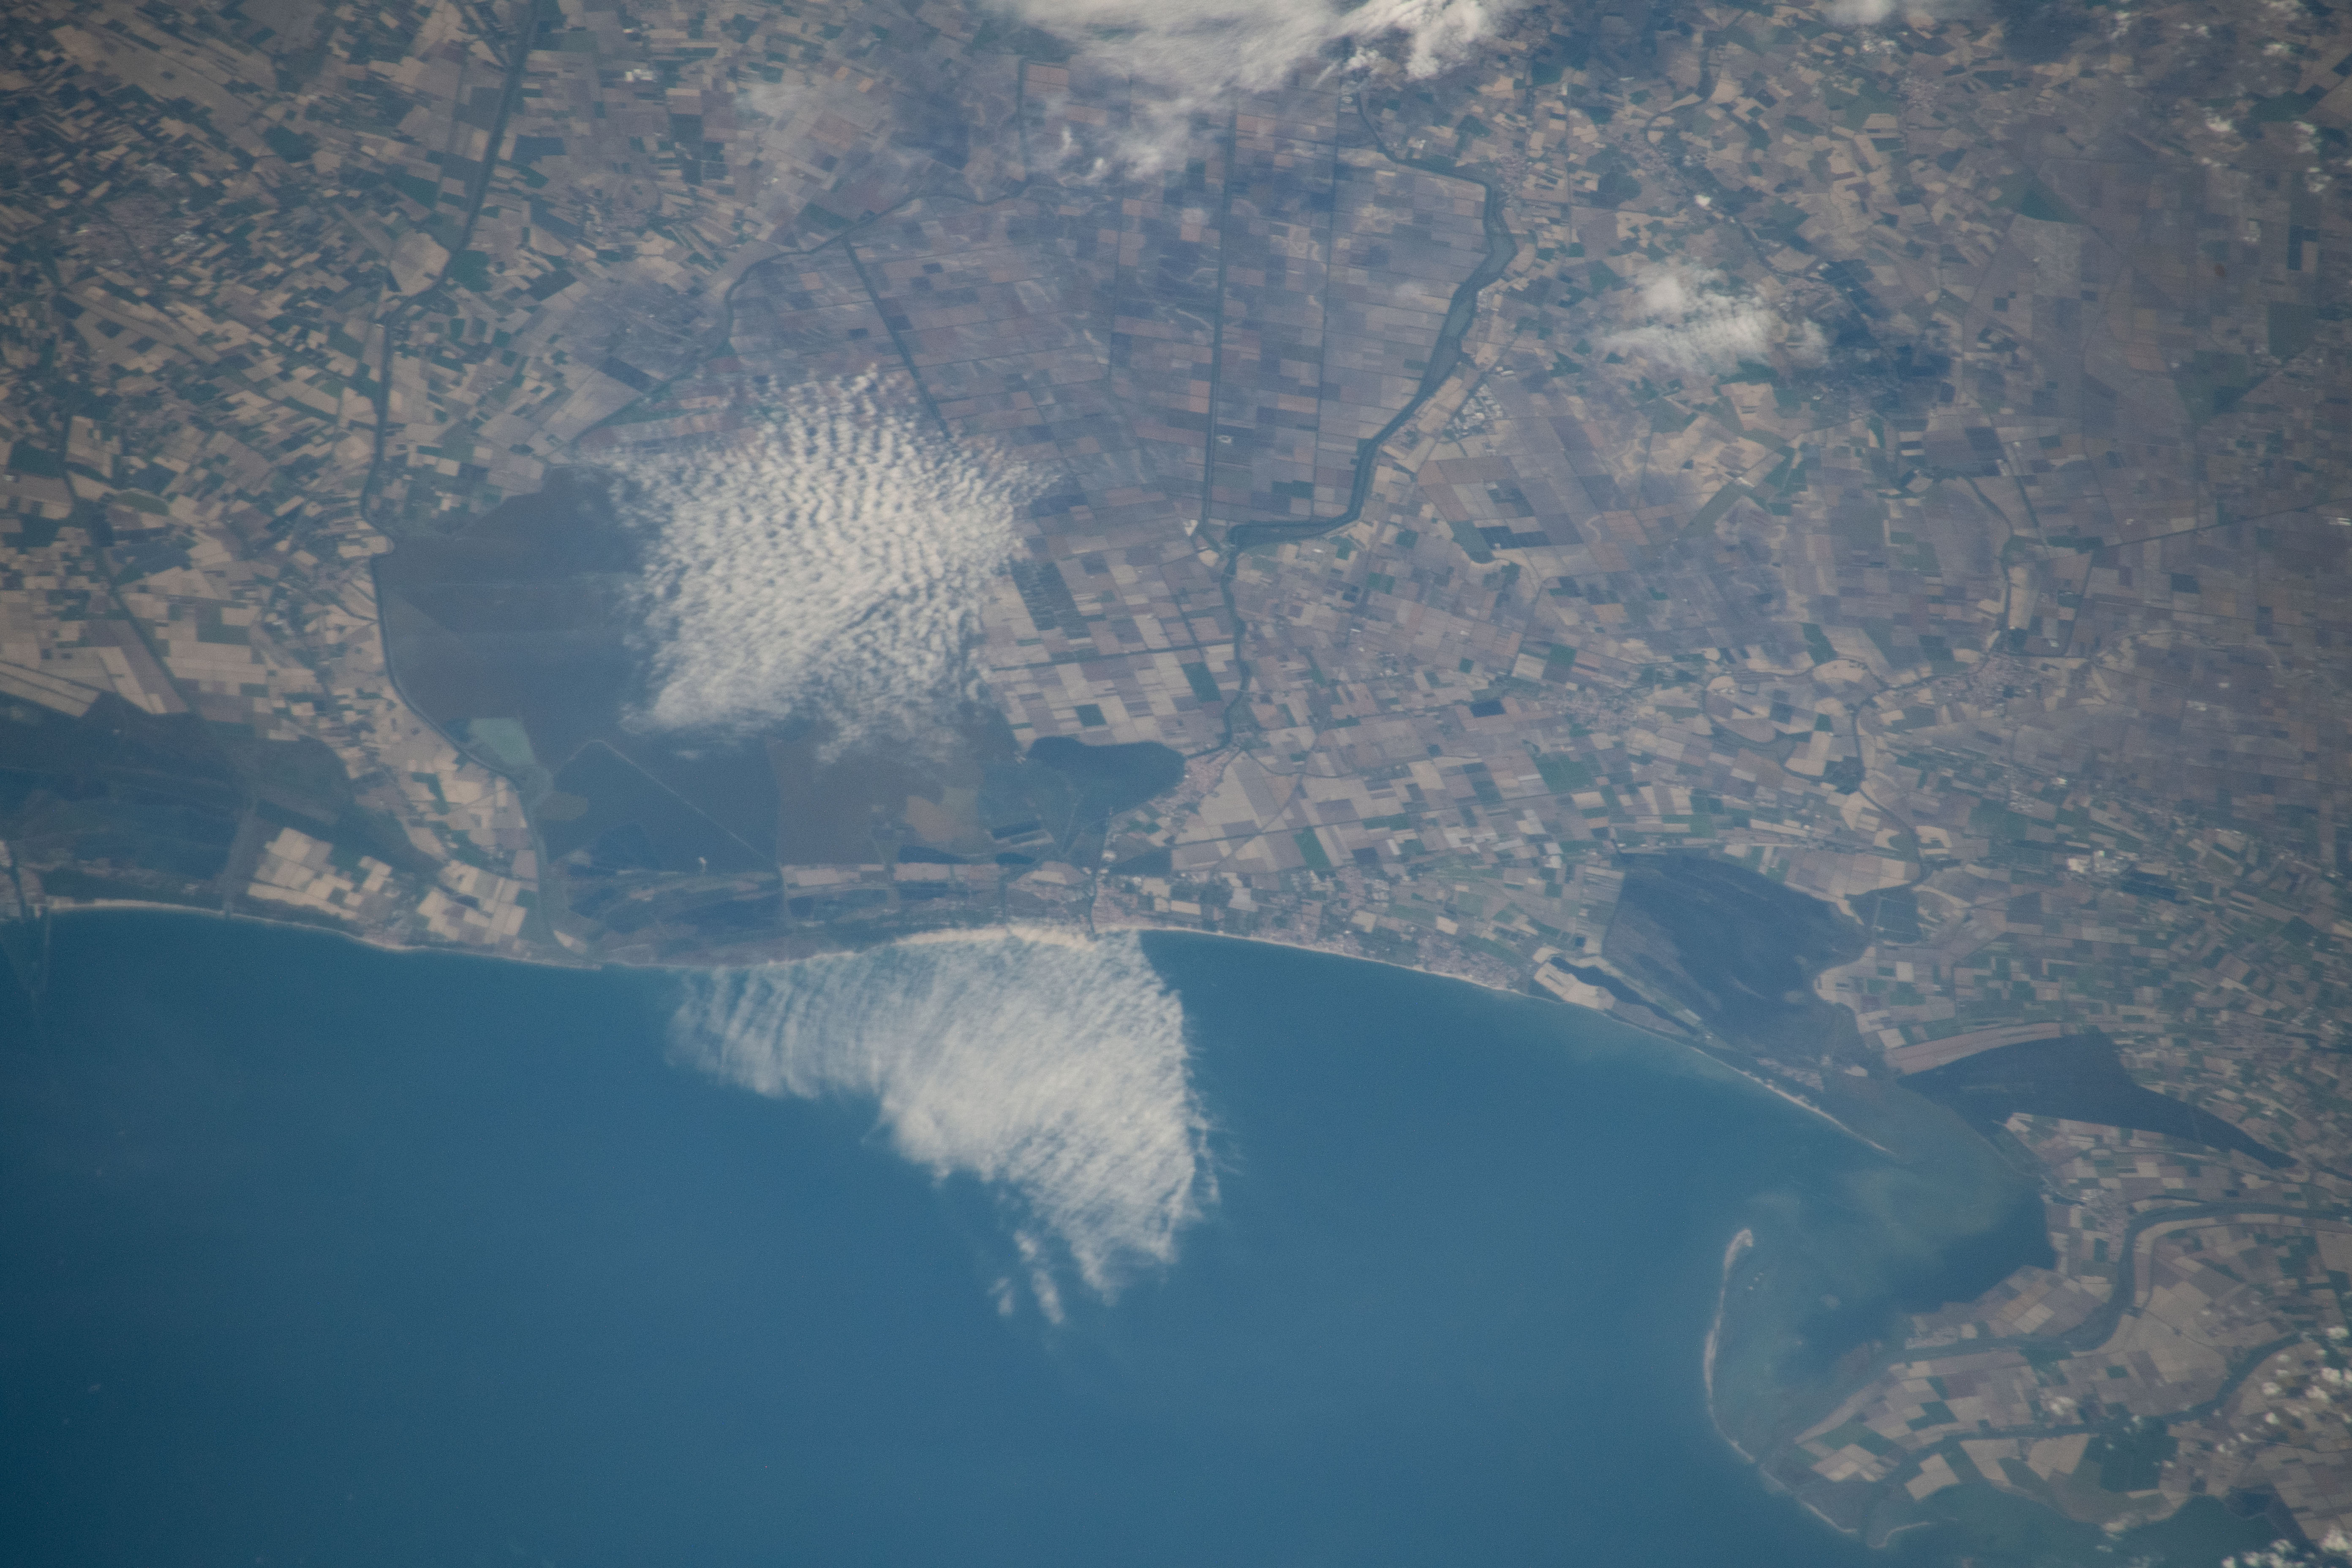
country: ITALY
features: ADRIATIC SEA, NORTH ITALY, THE ALPS
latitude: 44.7
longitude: 12.2
